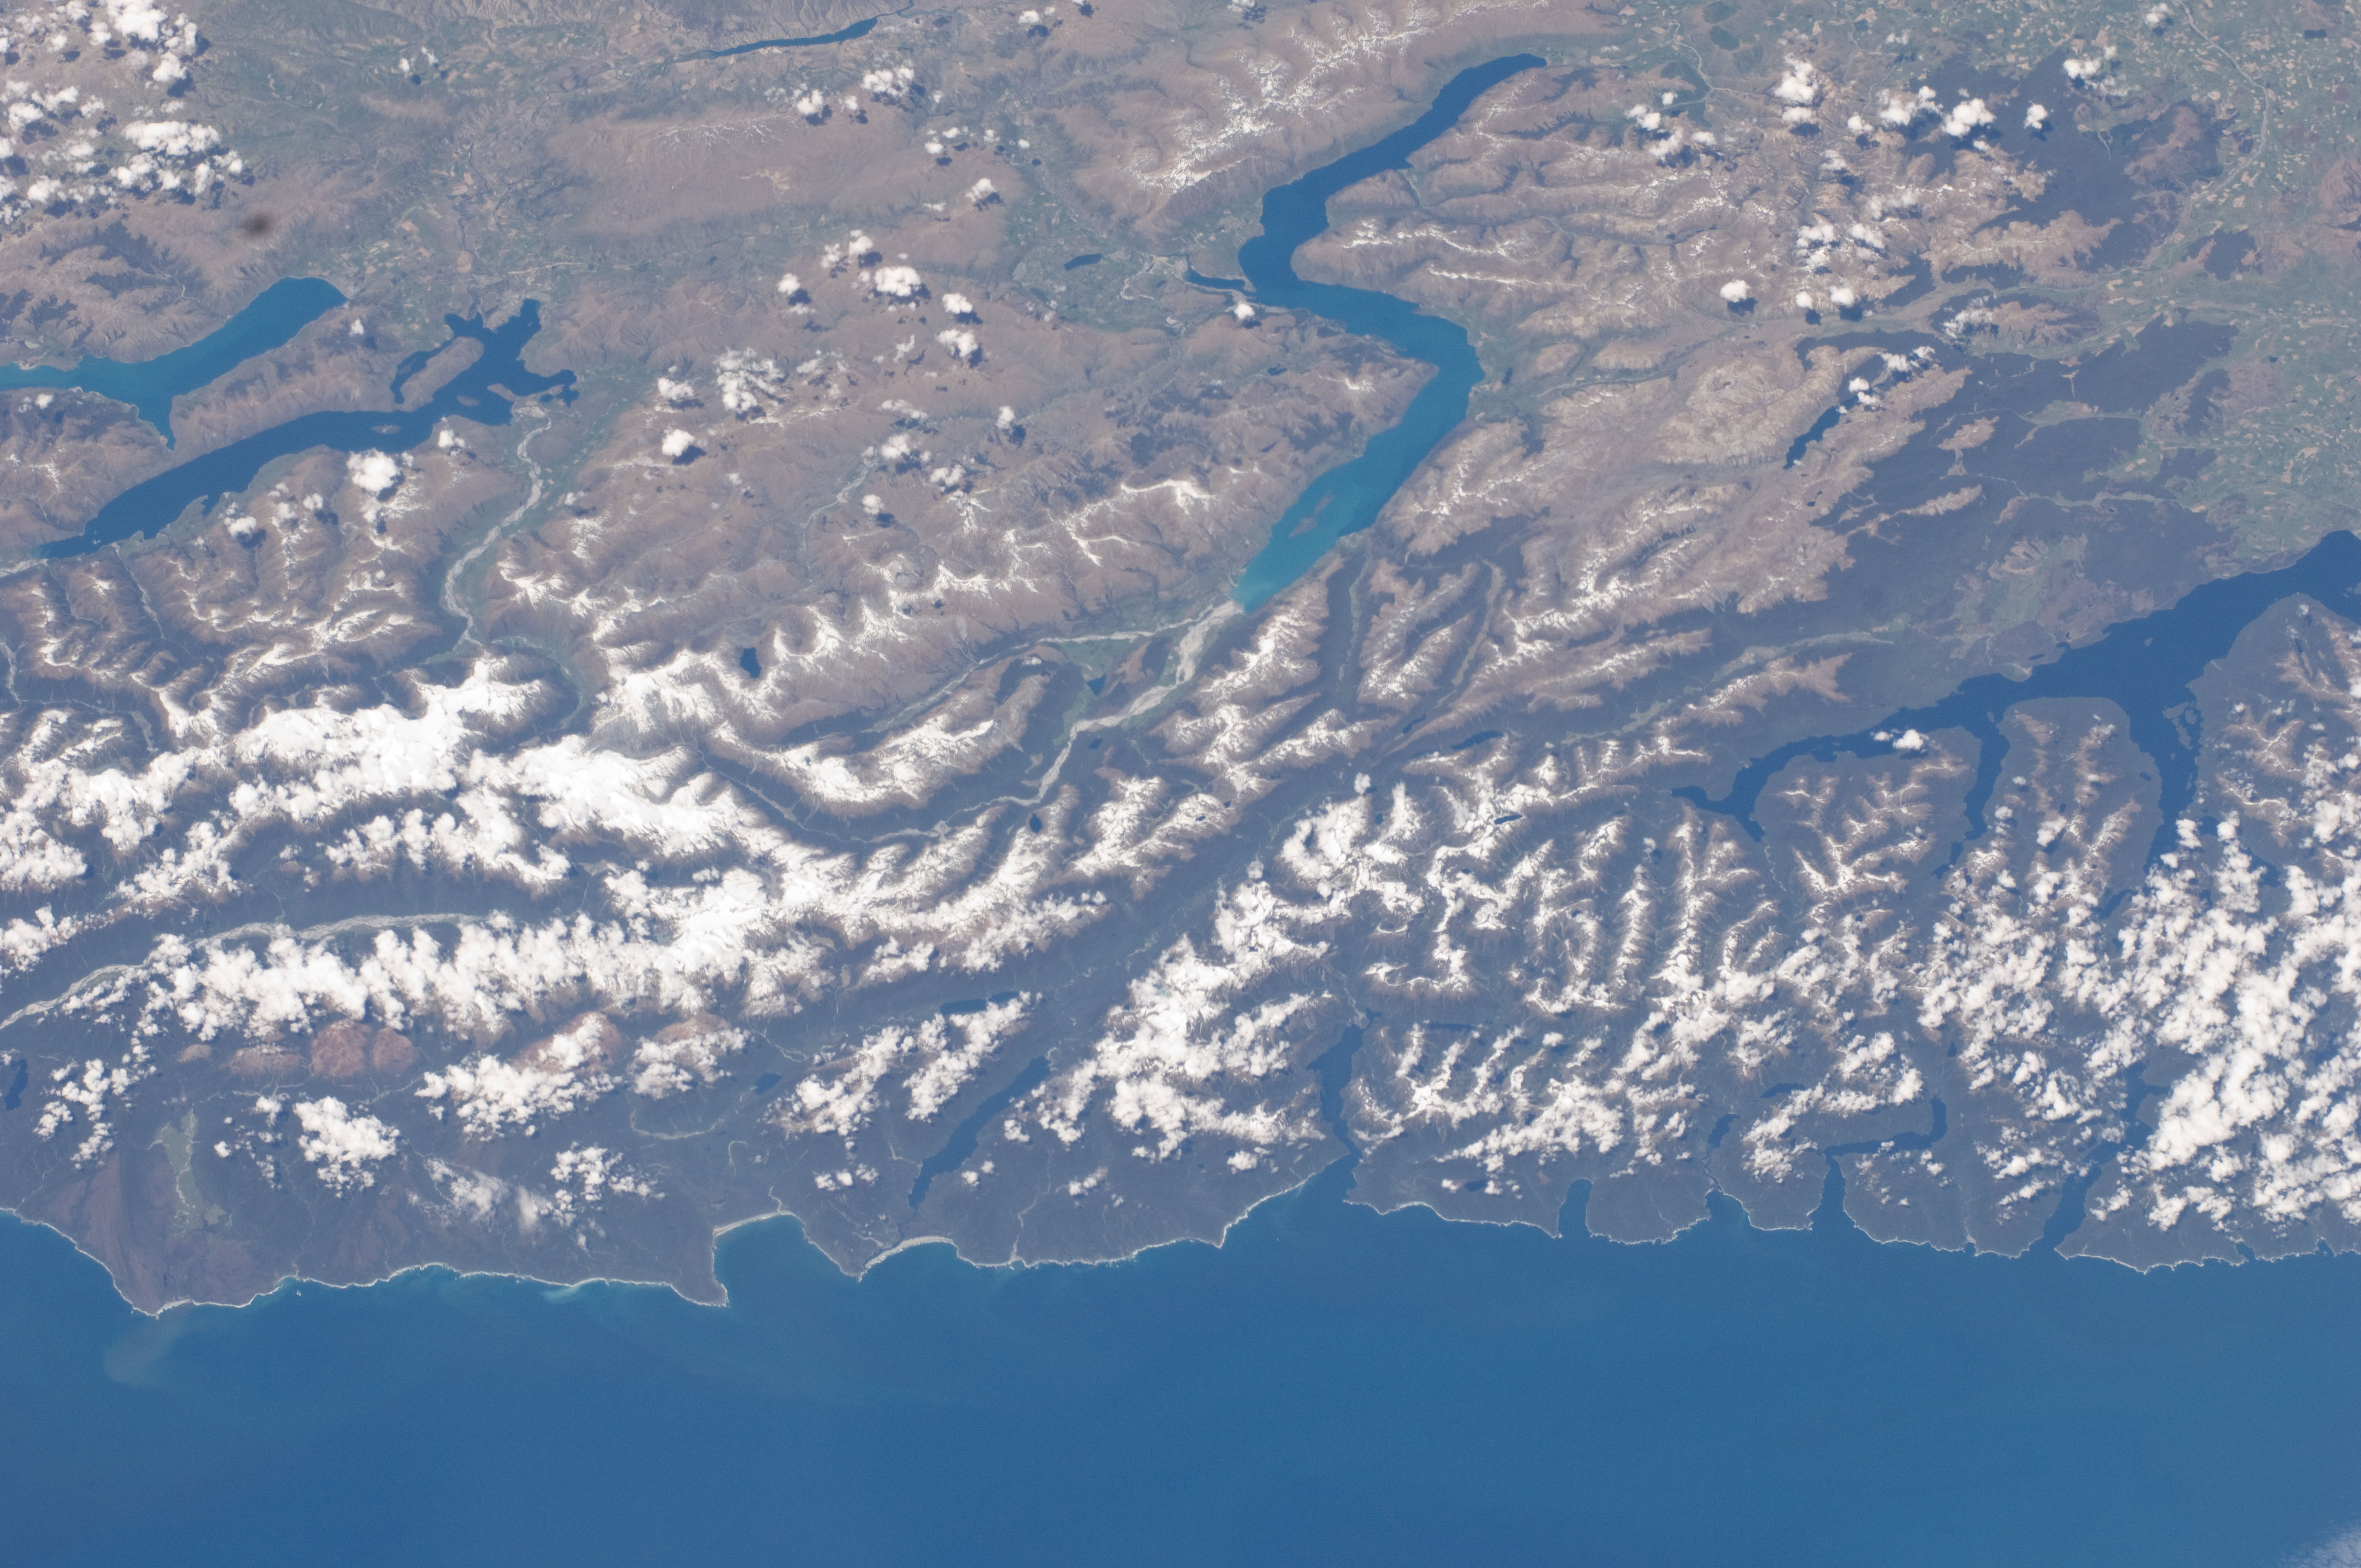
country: NEW ZEALAND-SI
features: L. HAWEA, L. WANAKA, L. WAKATIPU, L. HAWEA, L. TE ANAU
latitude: -45.0
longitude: 168.5
